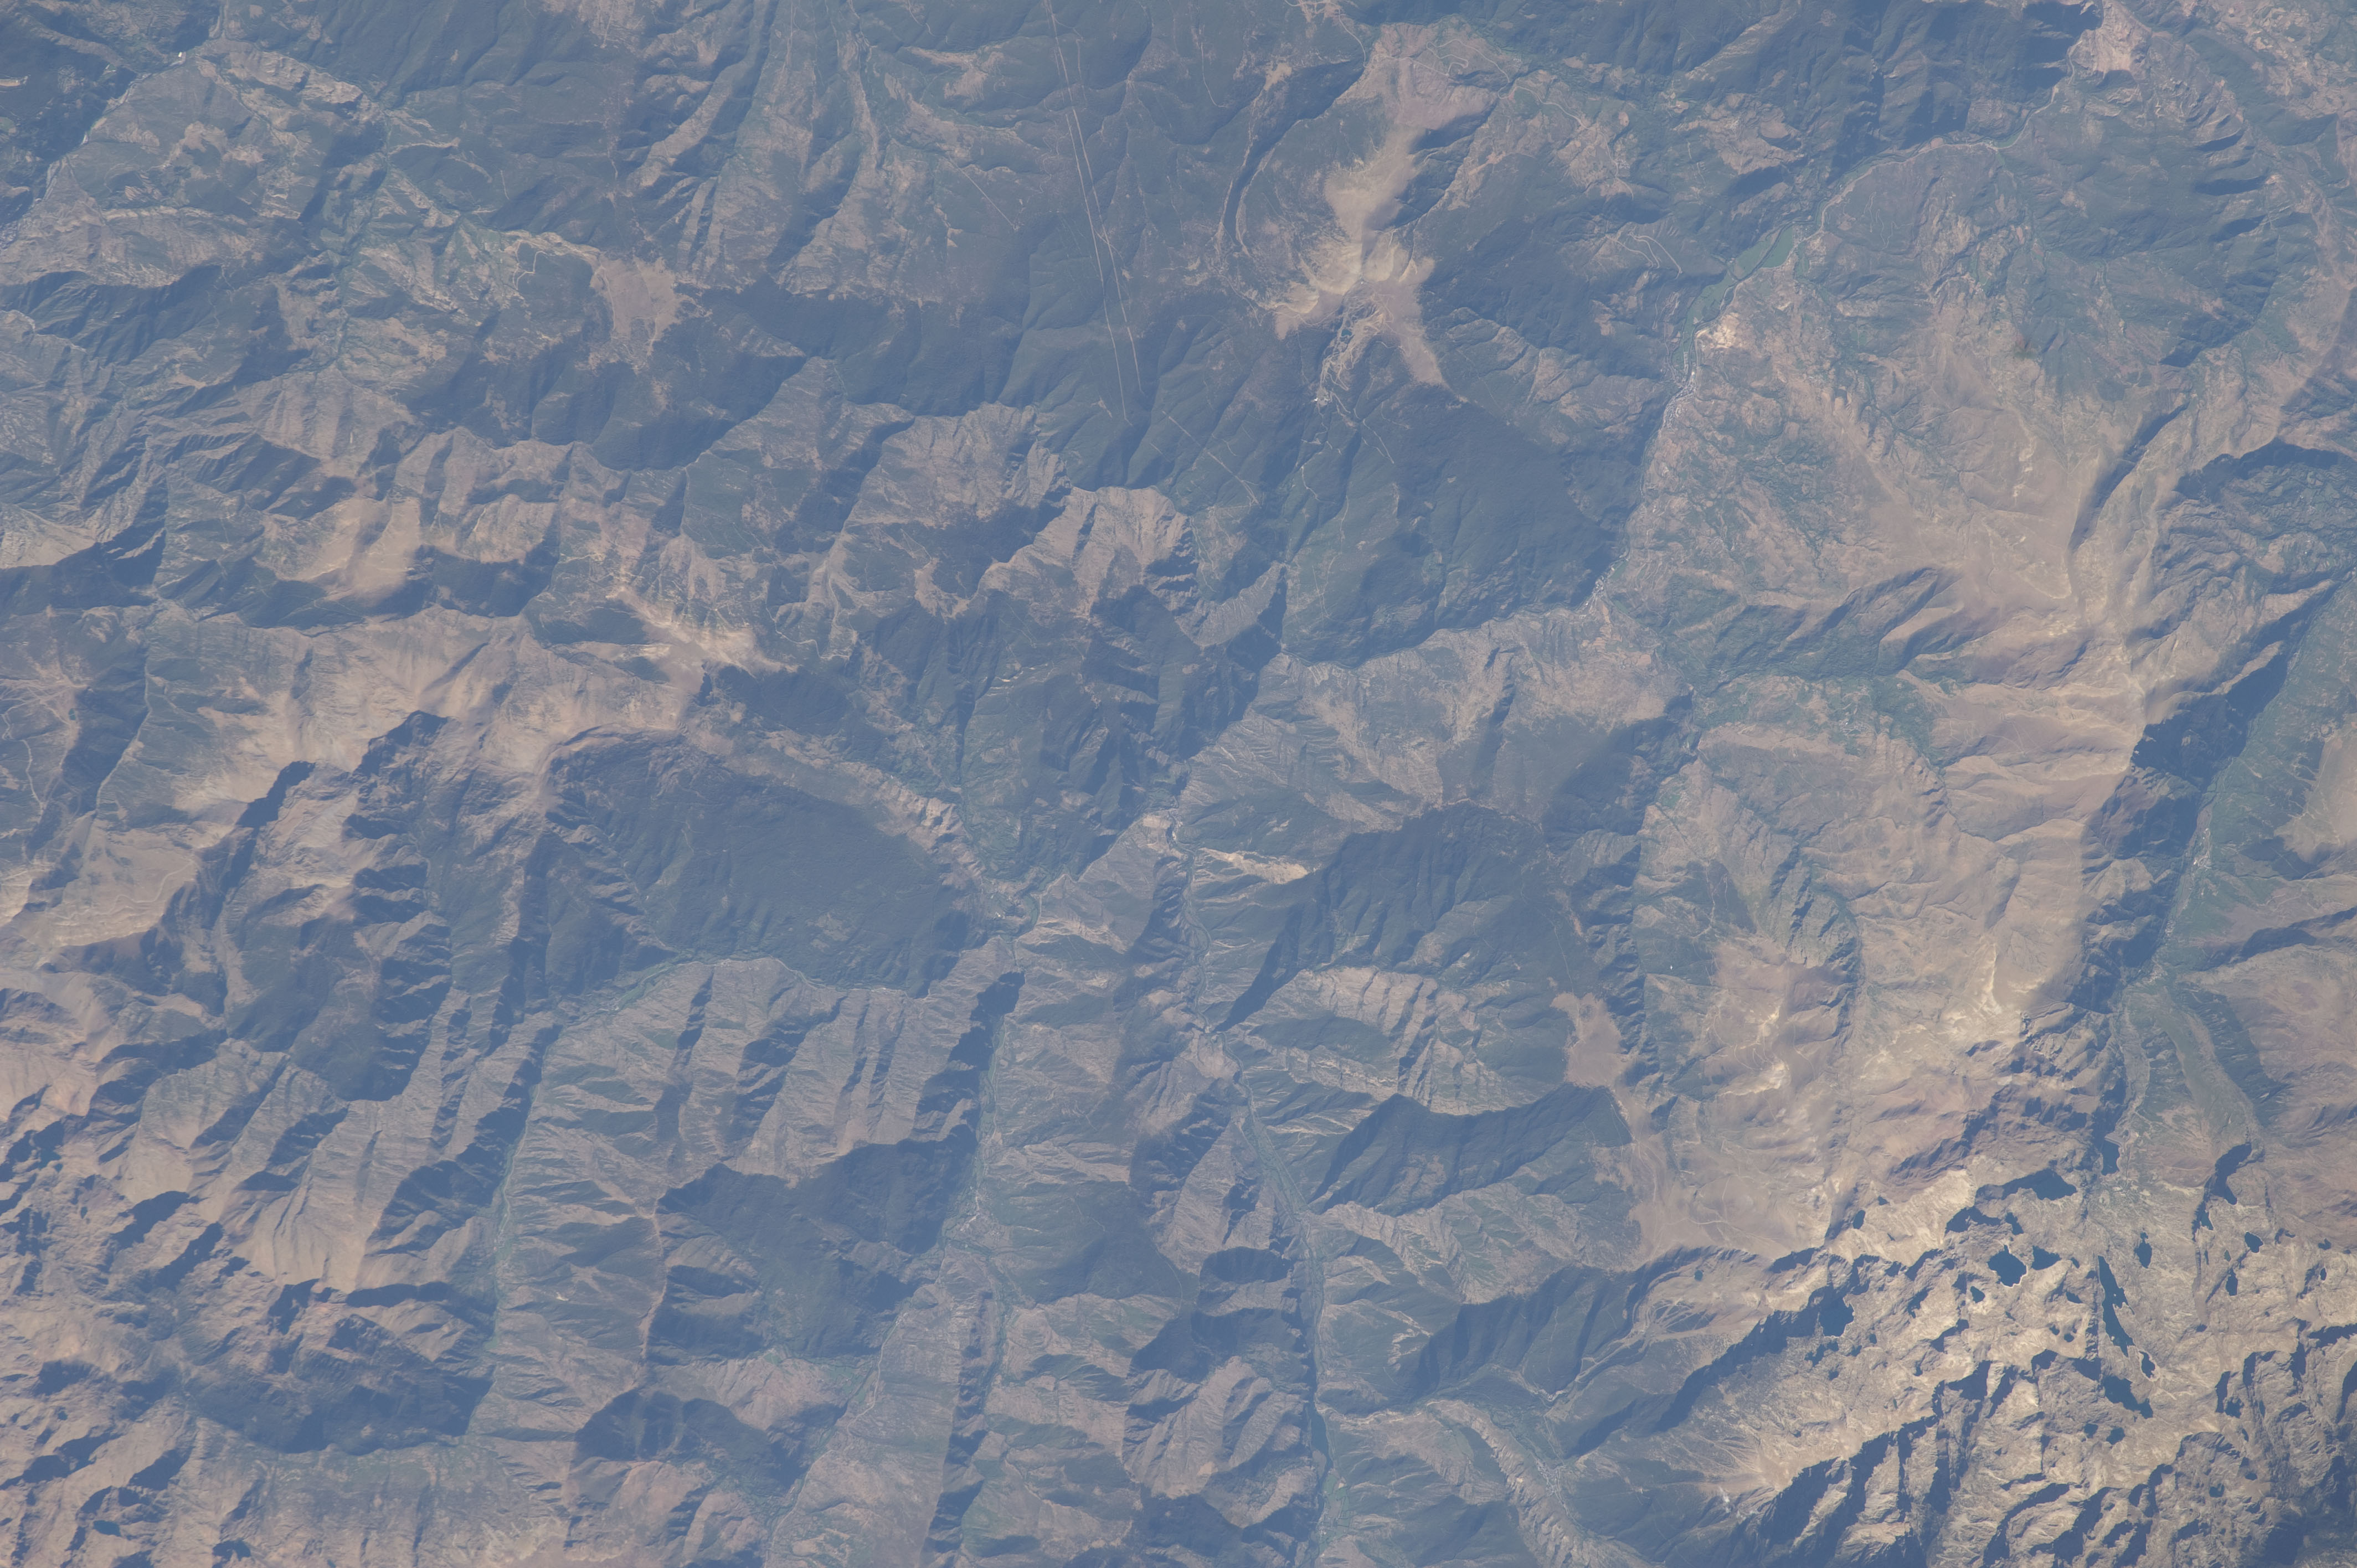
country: SPAIN
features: PYRENEES MTS., PALLARESA R., LLAVORSI
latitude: 42.5
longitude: 1.2
